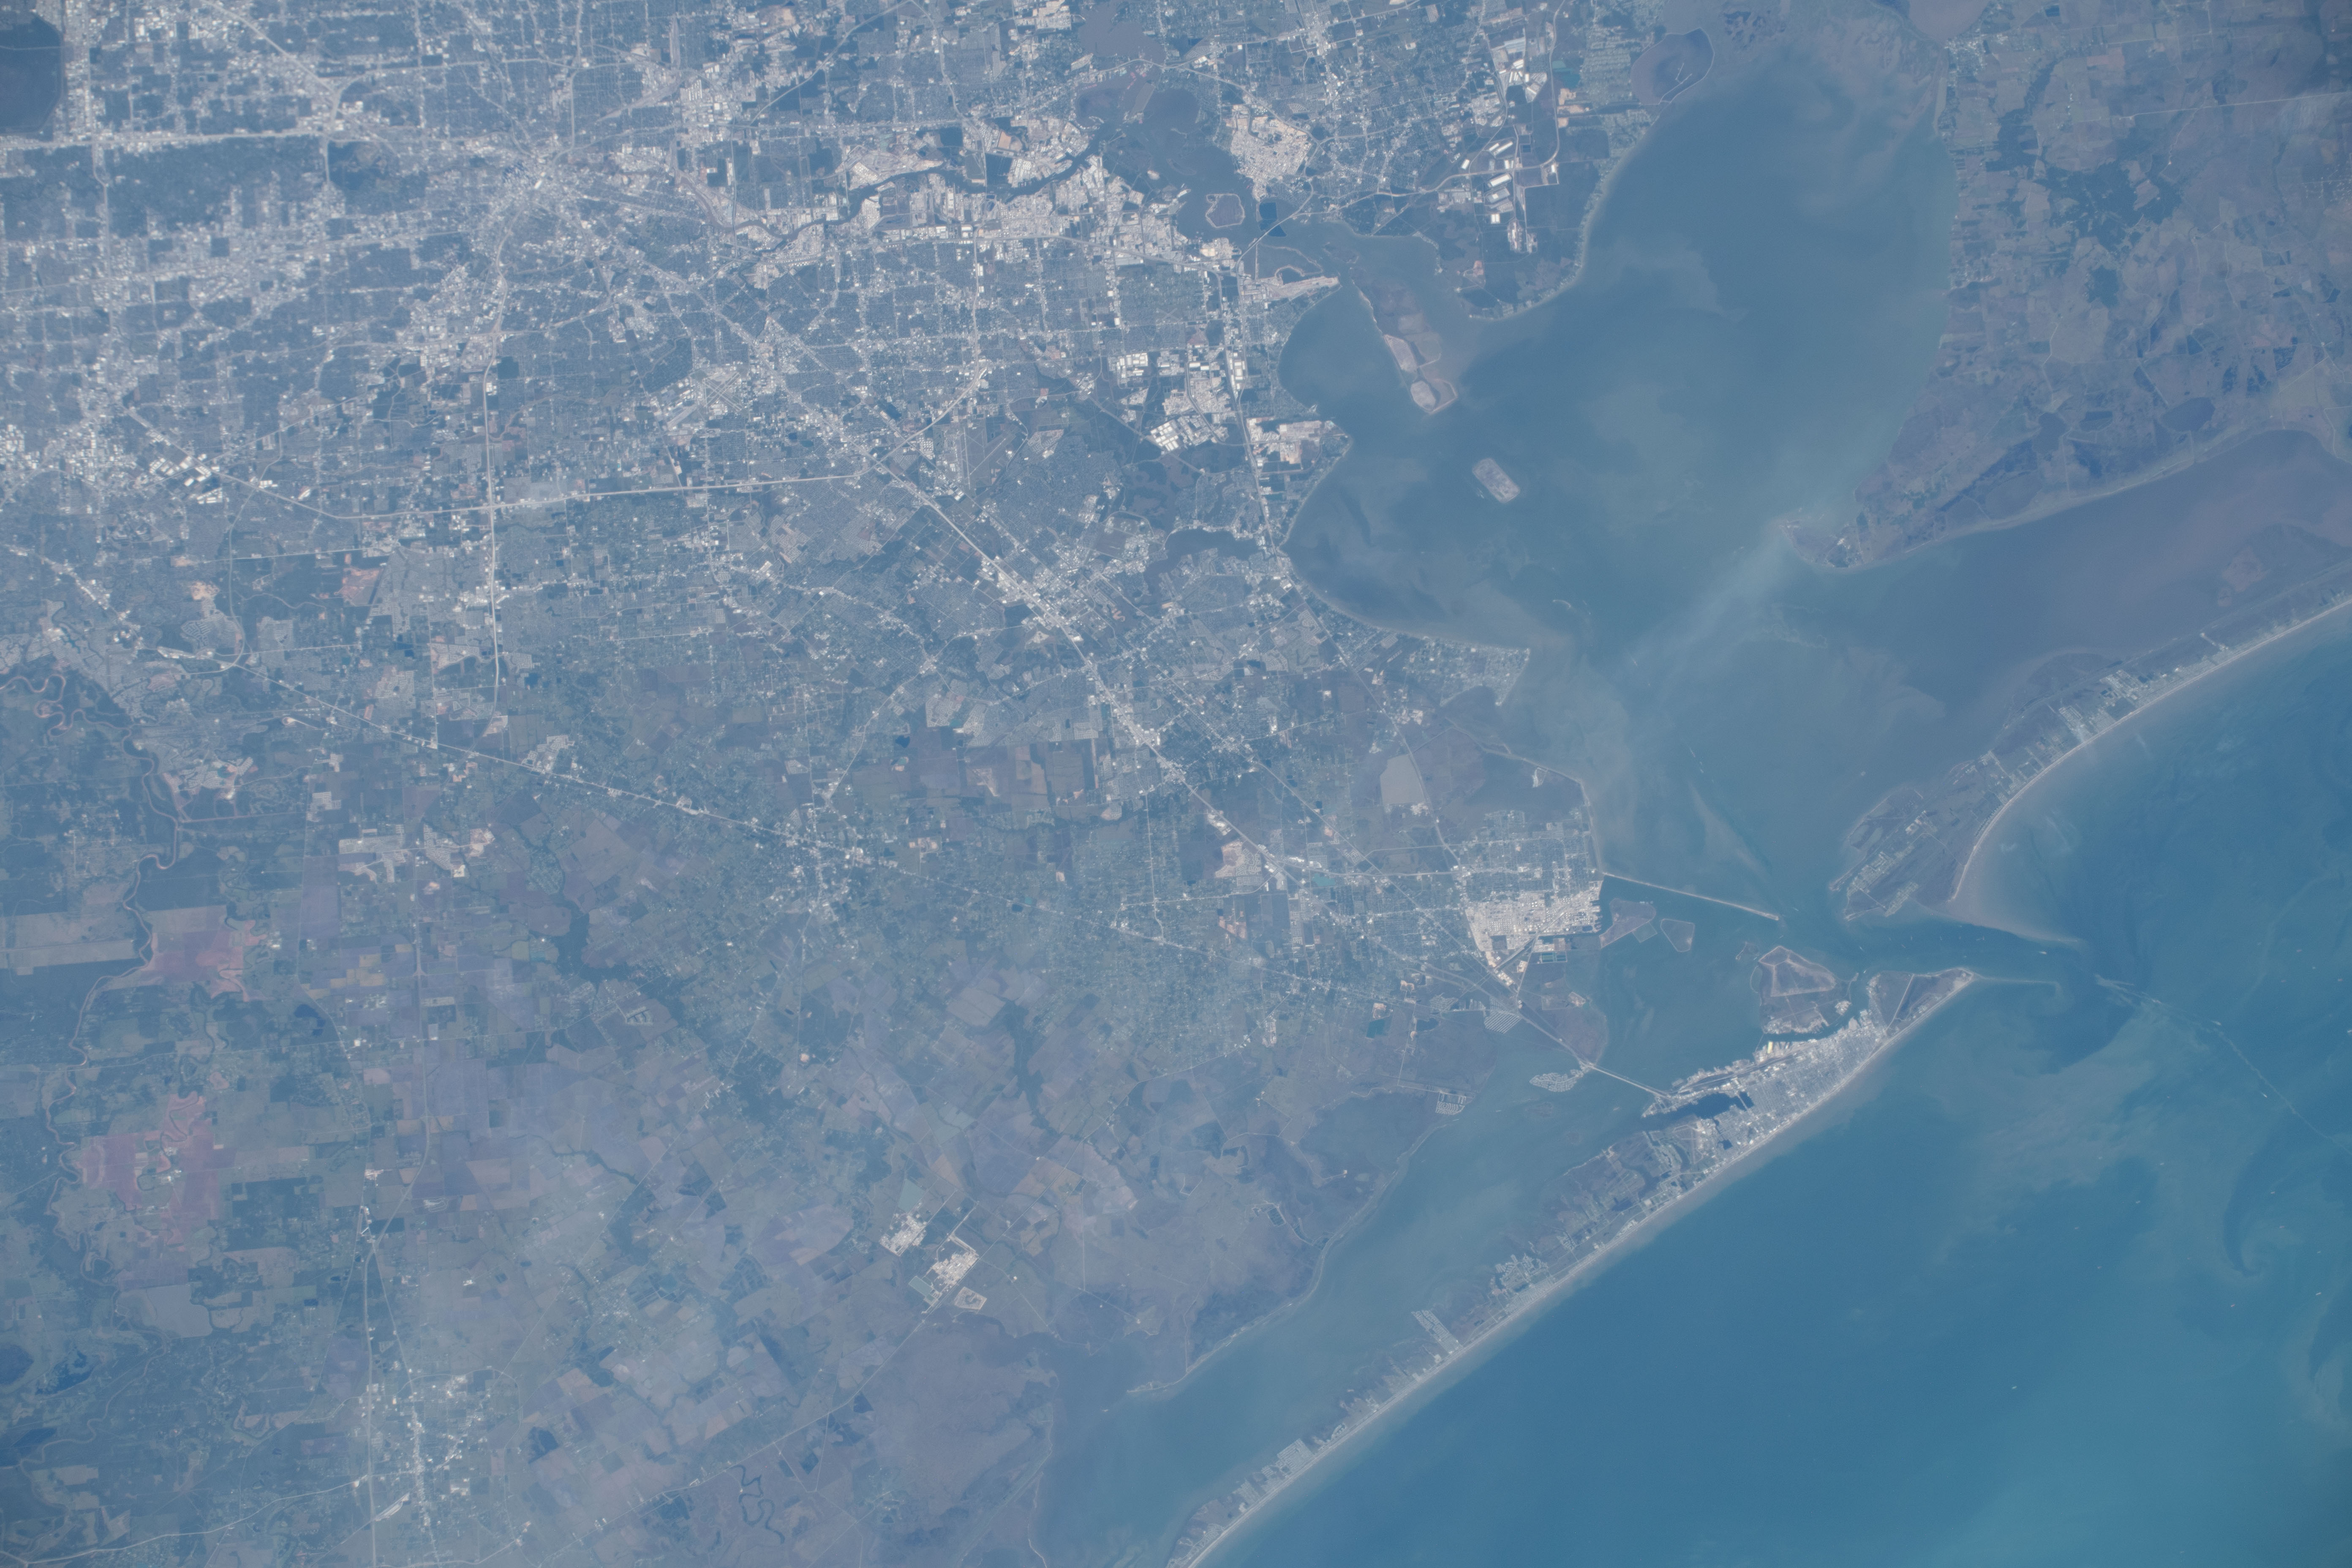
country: USA-TEXAS
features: GALVESTON BAY
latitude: 29.5
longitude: -95.0
